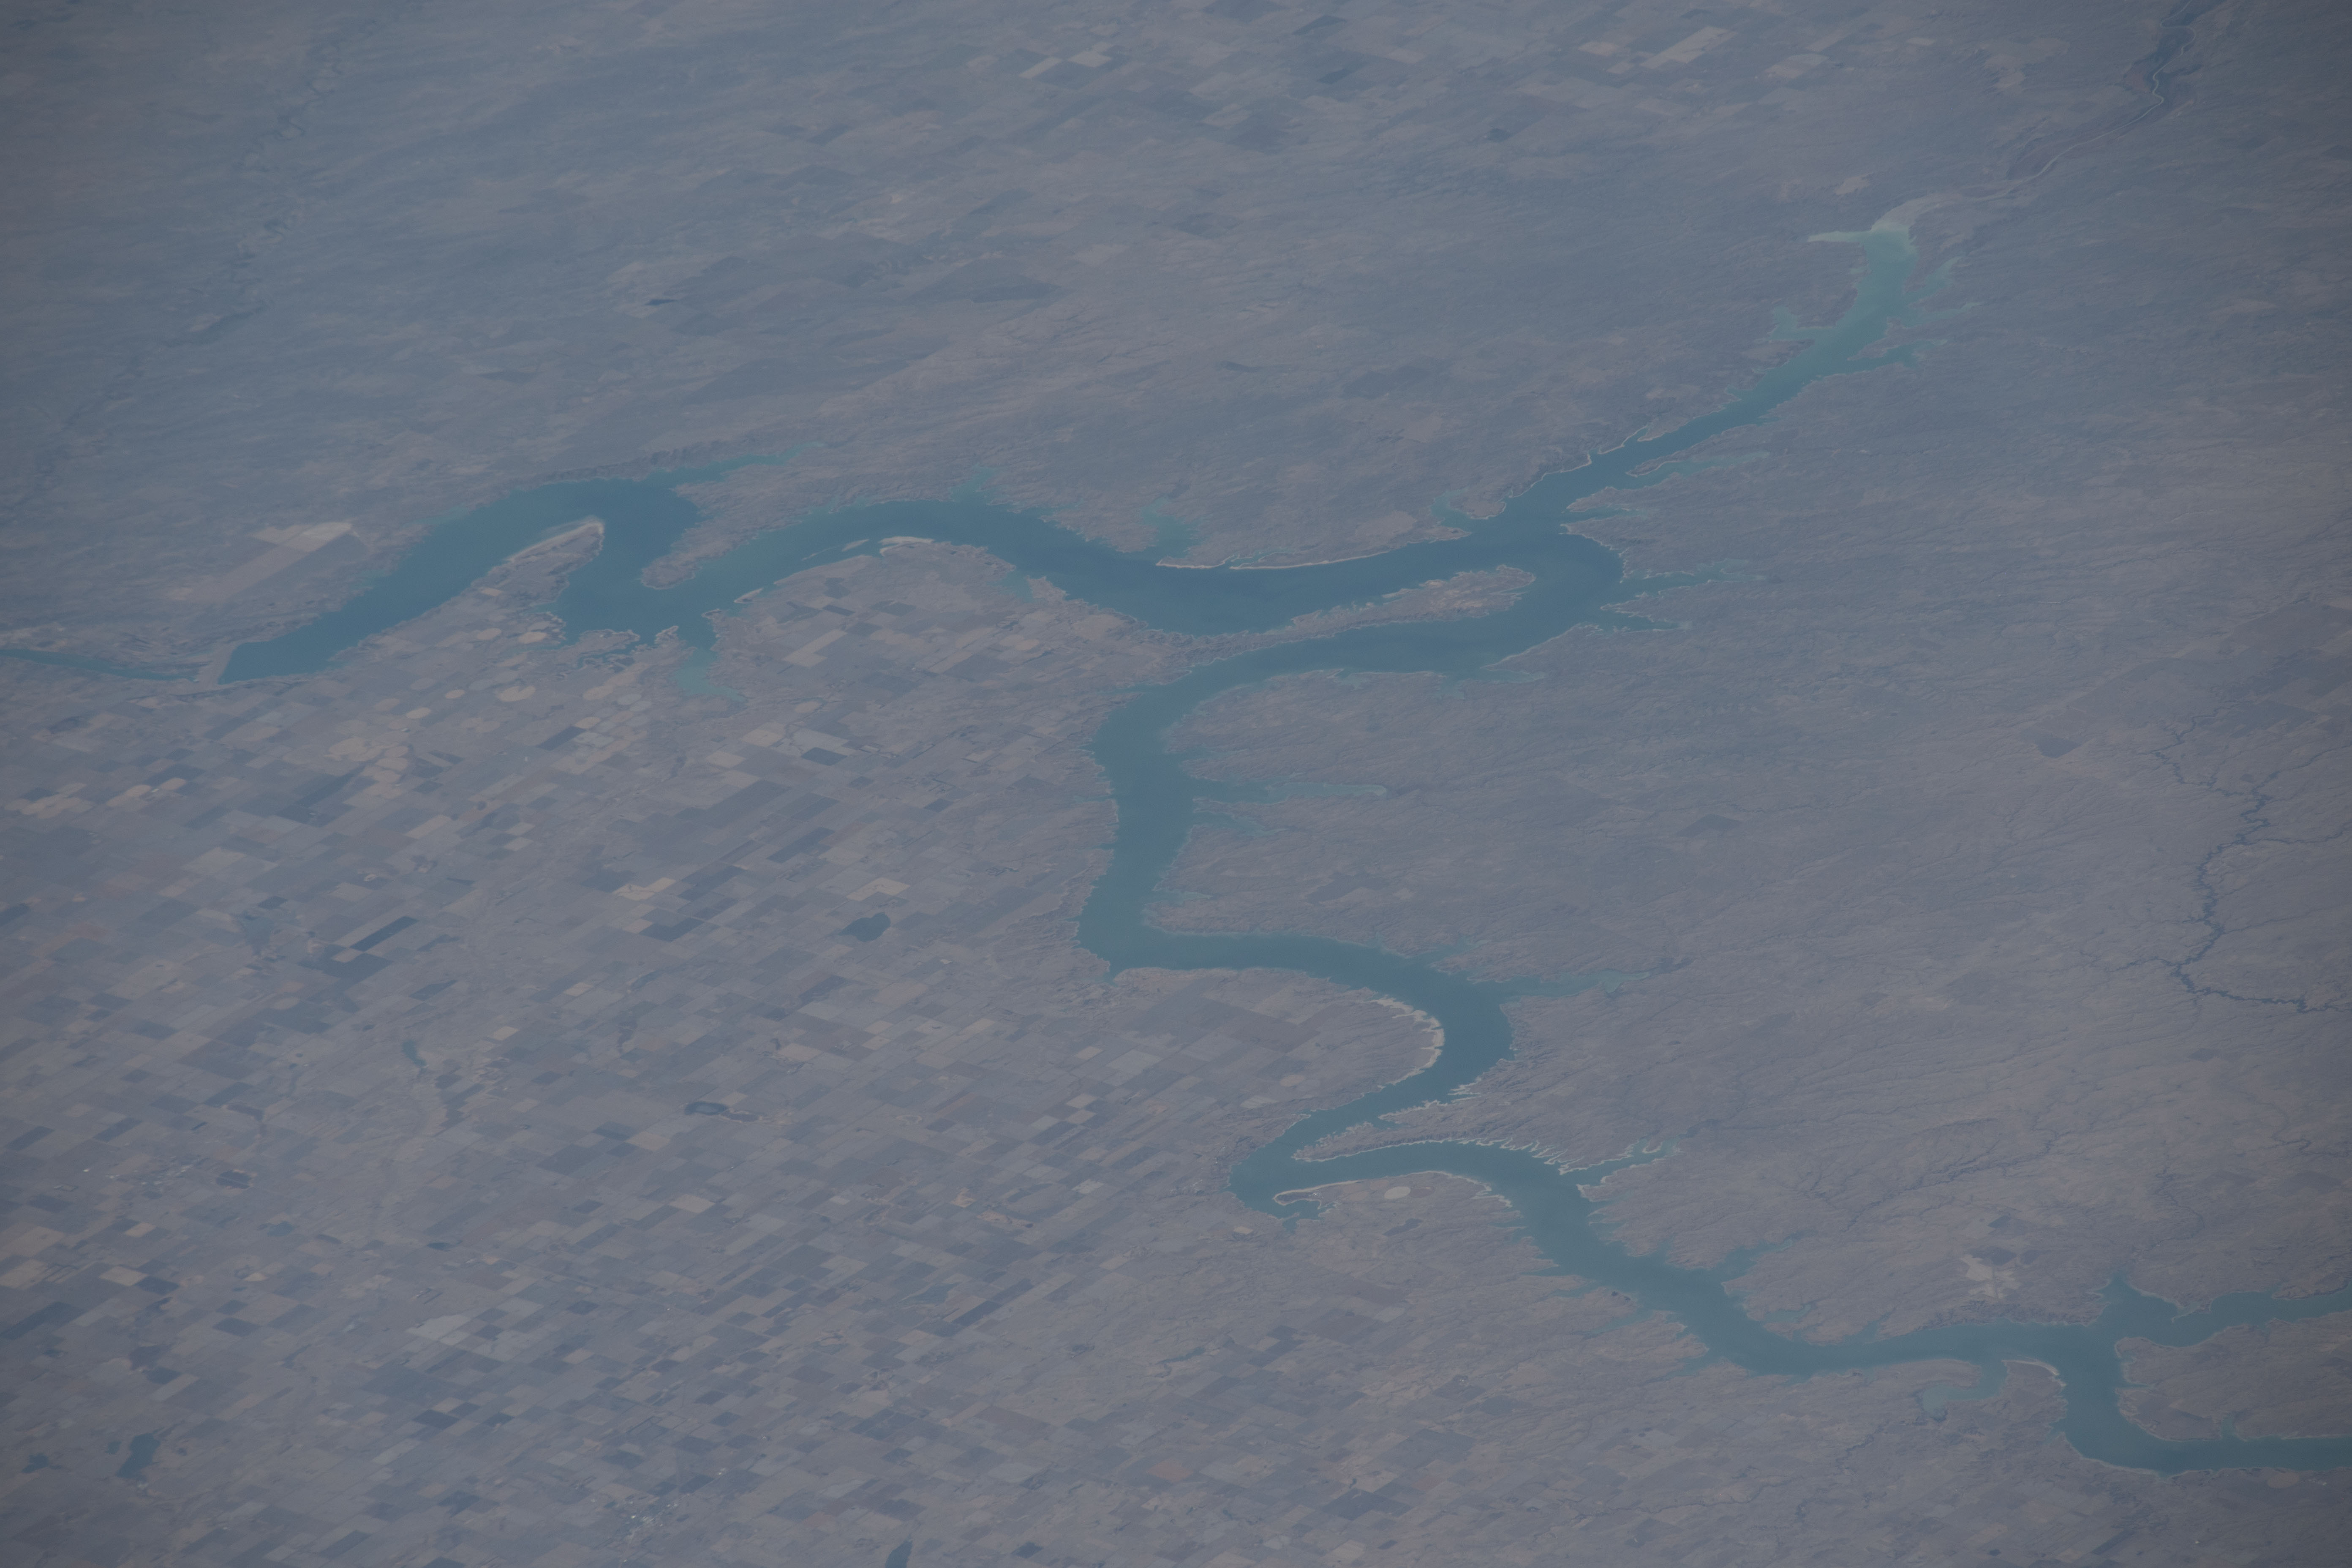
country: USA-SOUTH DAKOTA
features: MISSOURI RIVER, LAKE OAHE LAKE OAHE,USA,MISSOURI RIVER,SOUTH DAKOTA
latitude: 44.8
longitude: -100.5
